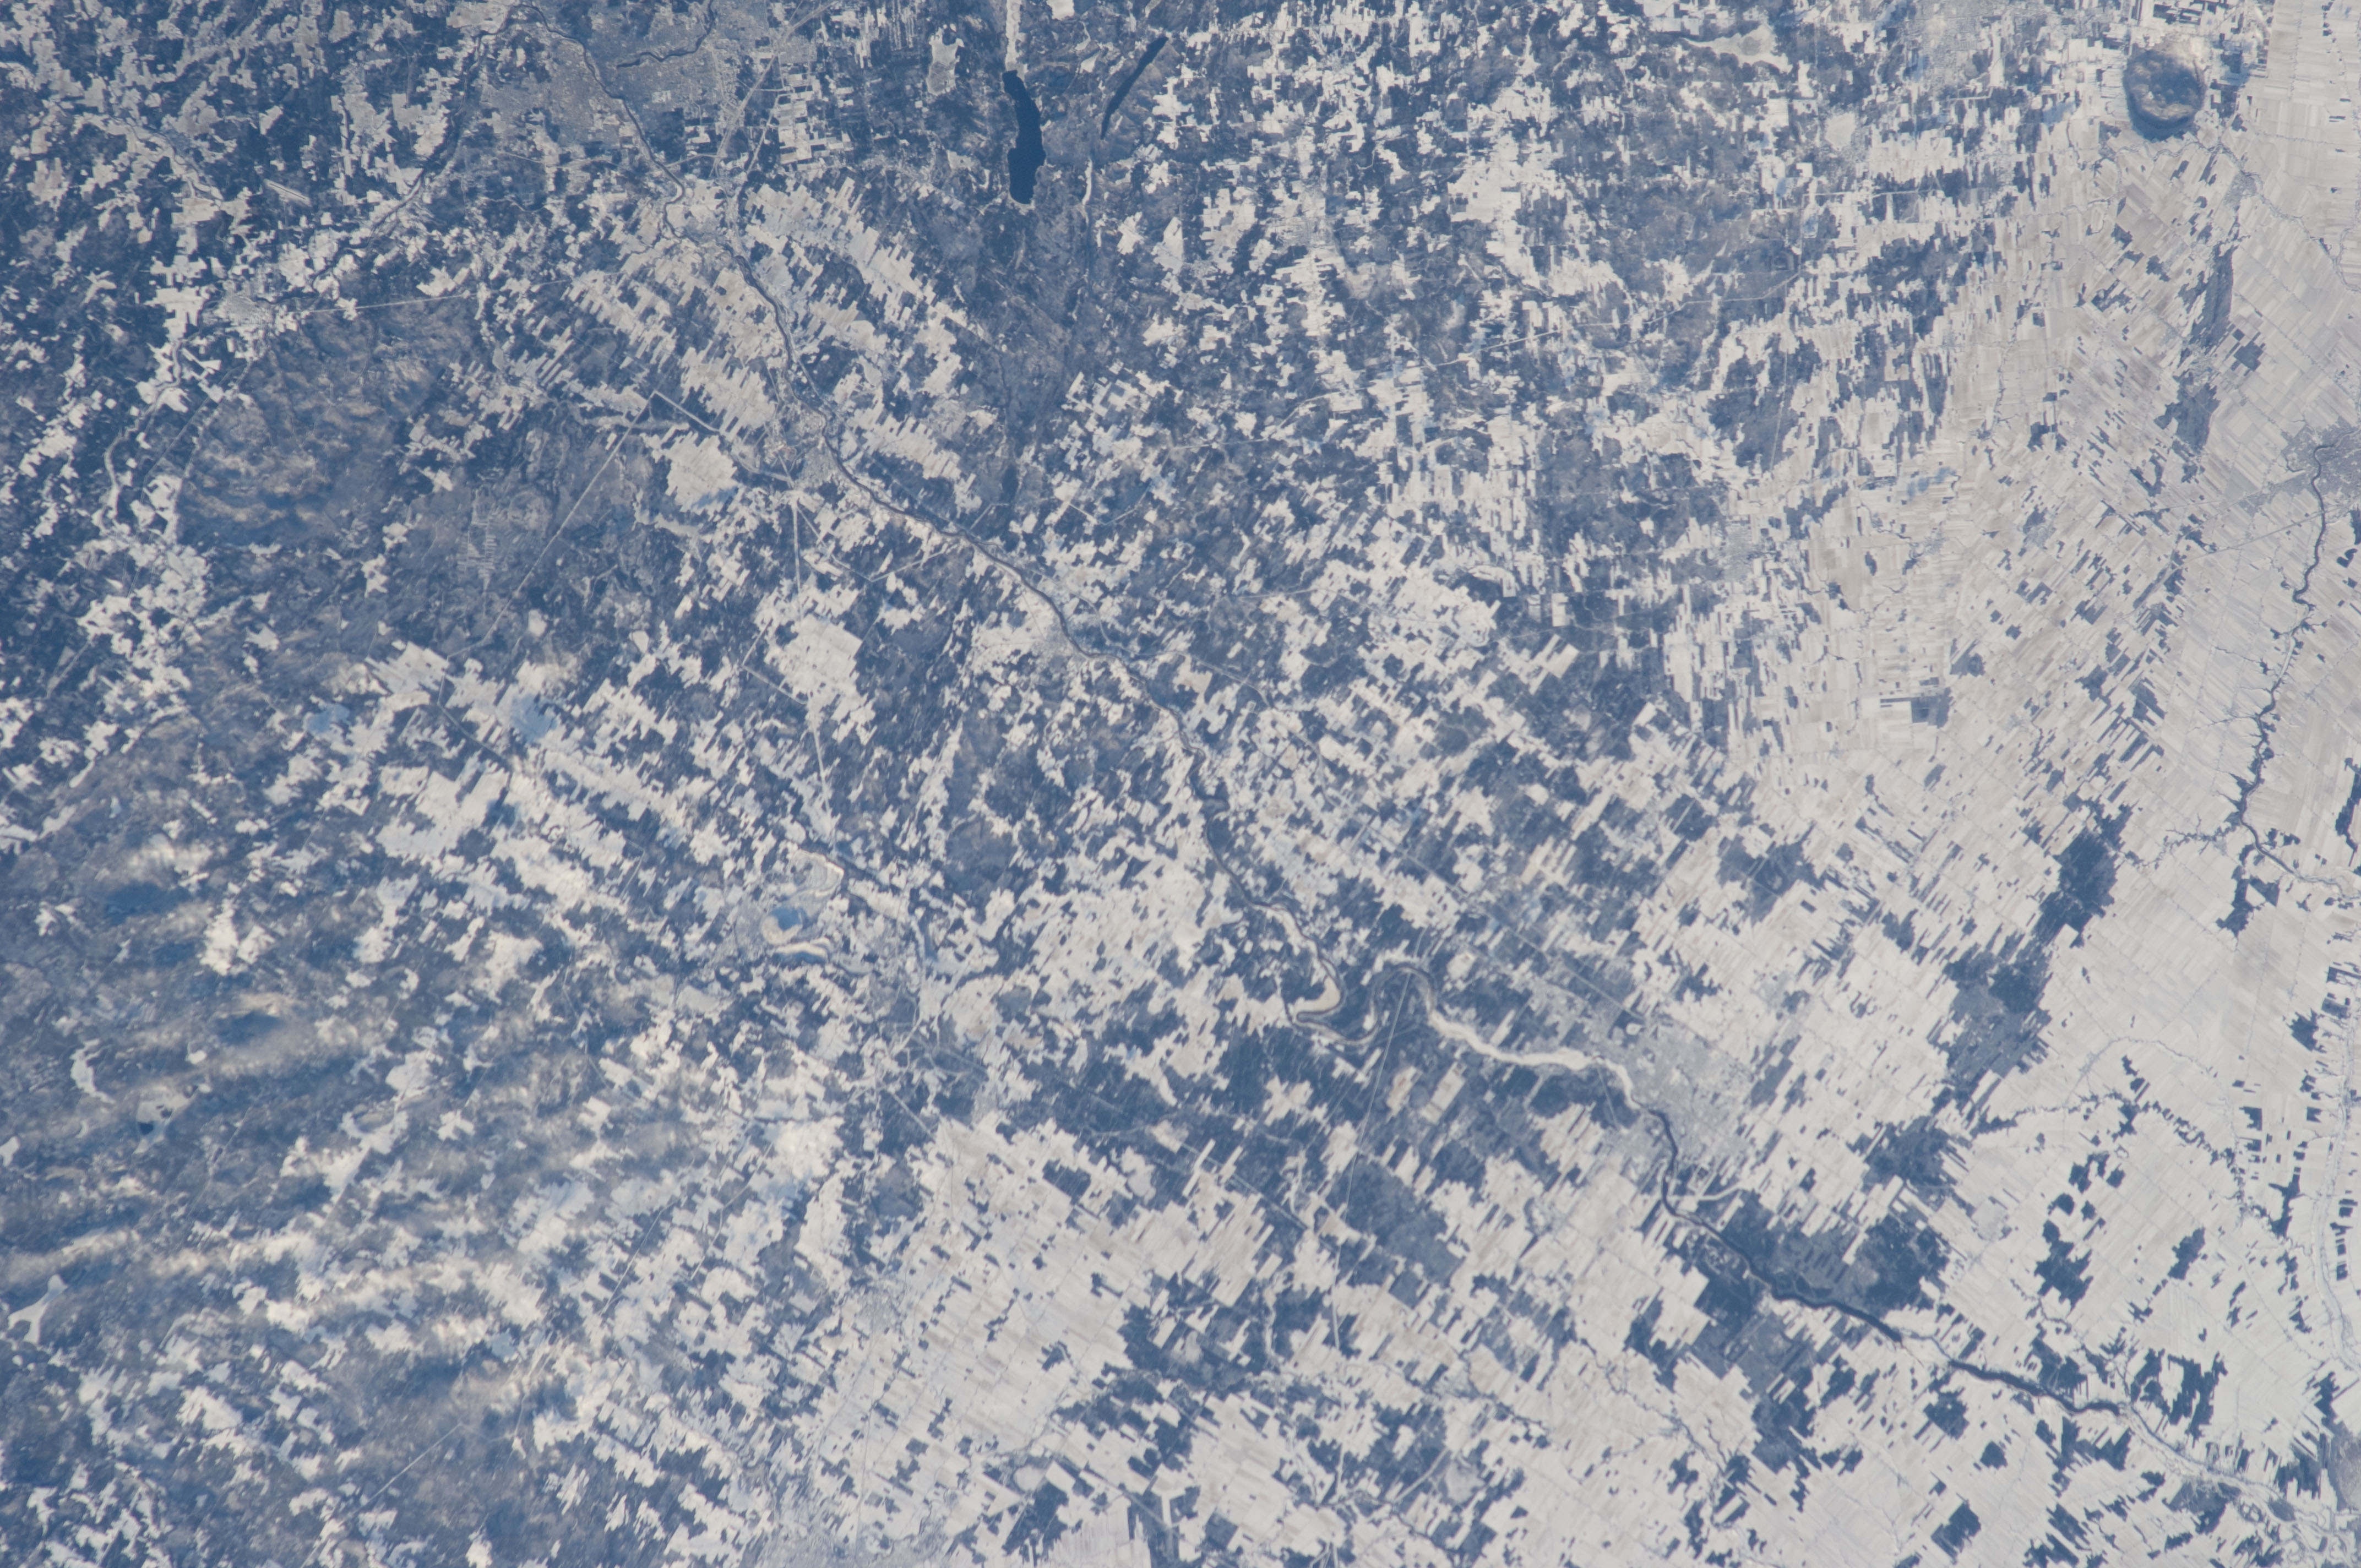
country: CANADA-Q
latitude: 45.8
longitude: -72.2
